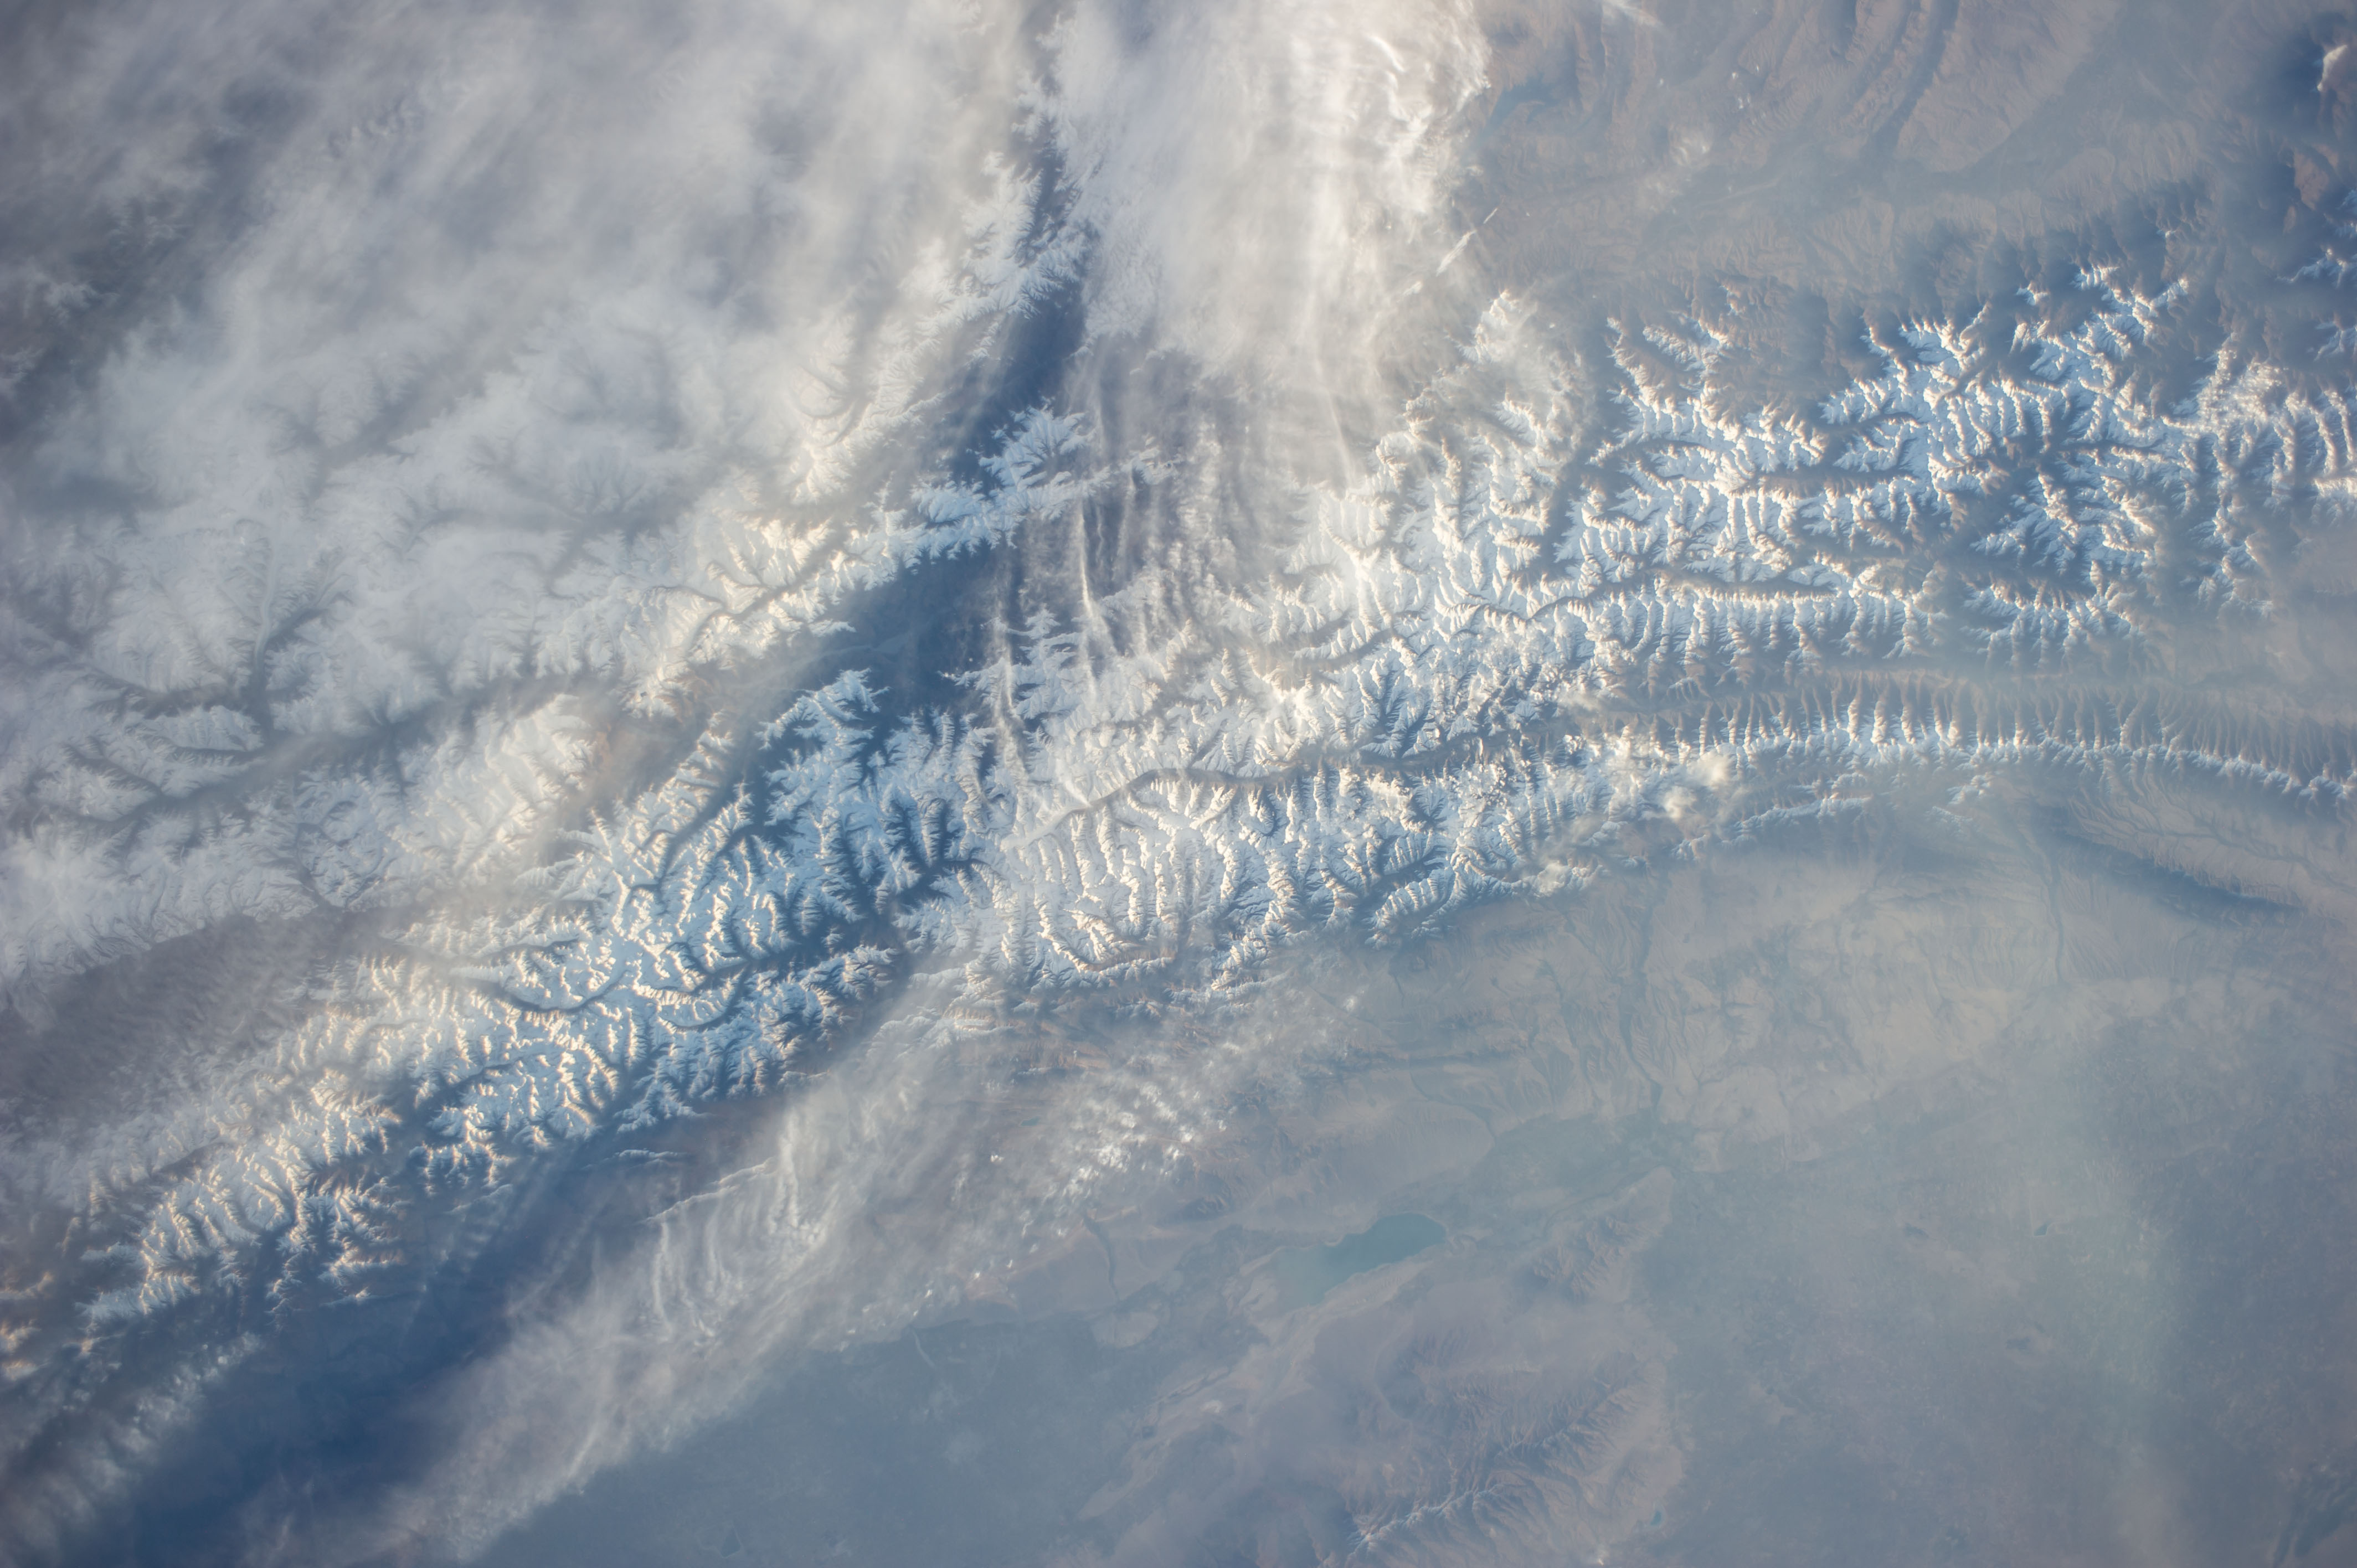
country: TAJIKISTAN
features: GISSAR RA., KAIRAKUM RES.
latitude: 39.5
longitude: 70.5
